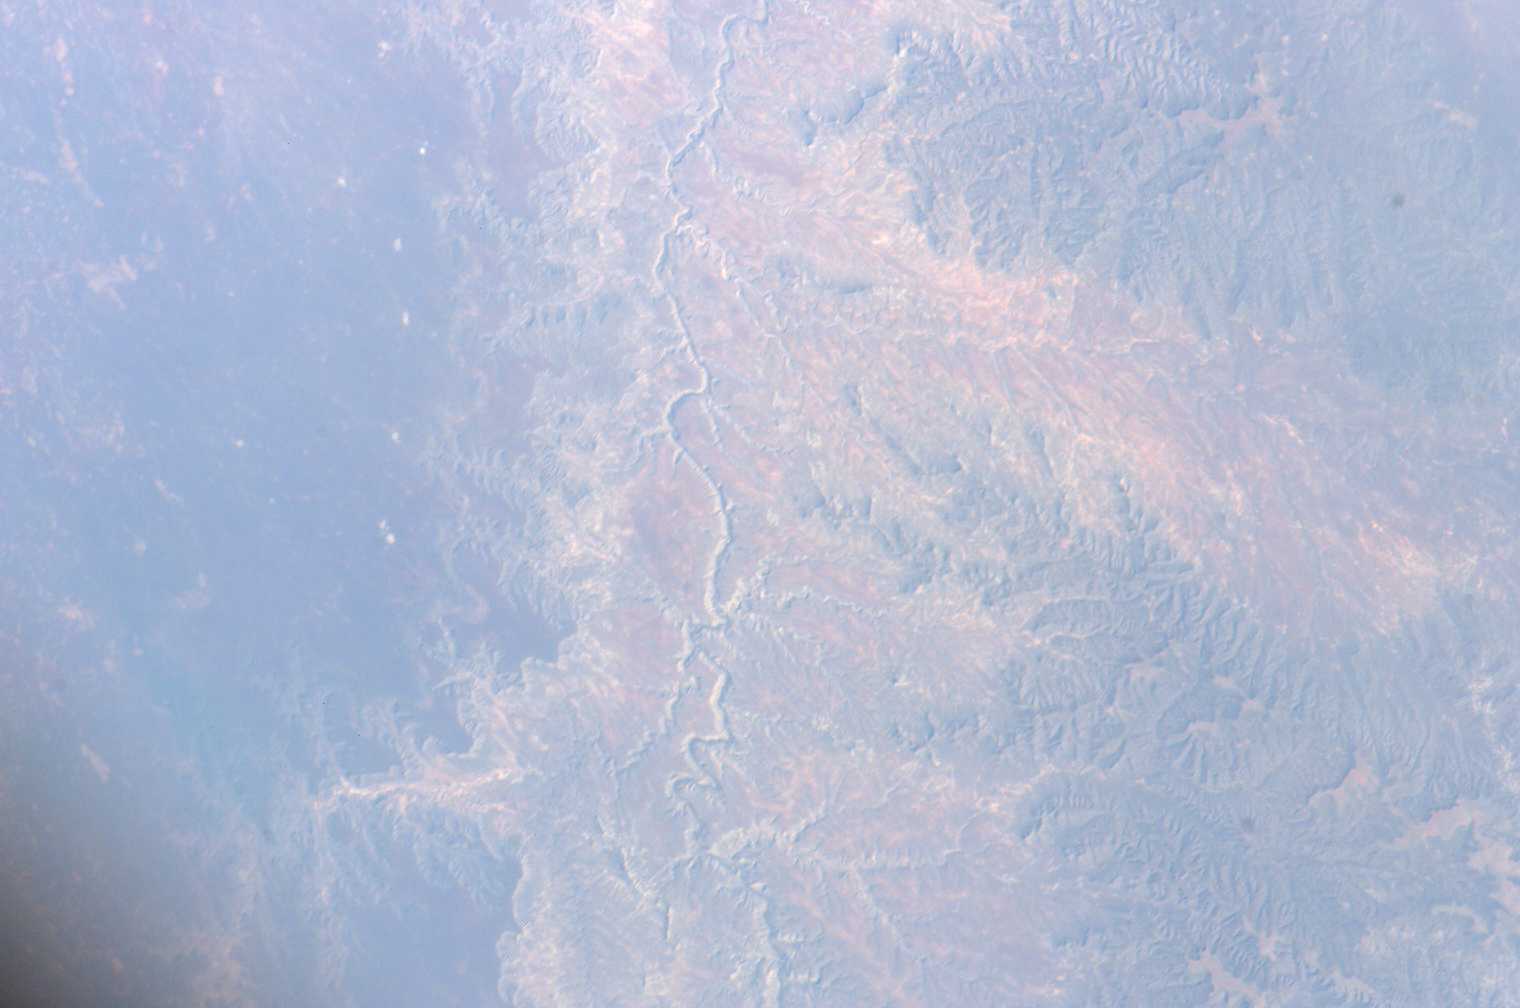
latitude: 5.5
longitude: 41.0
